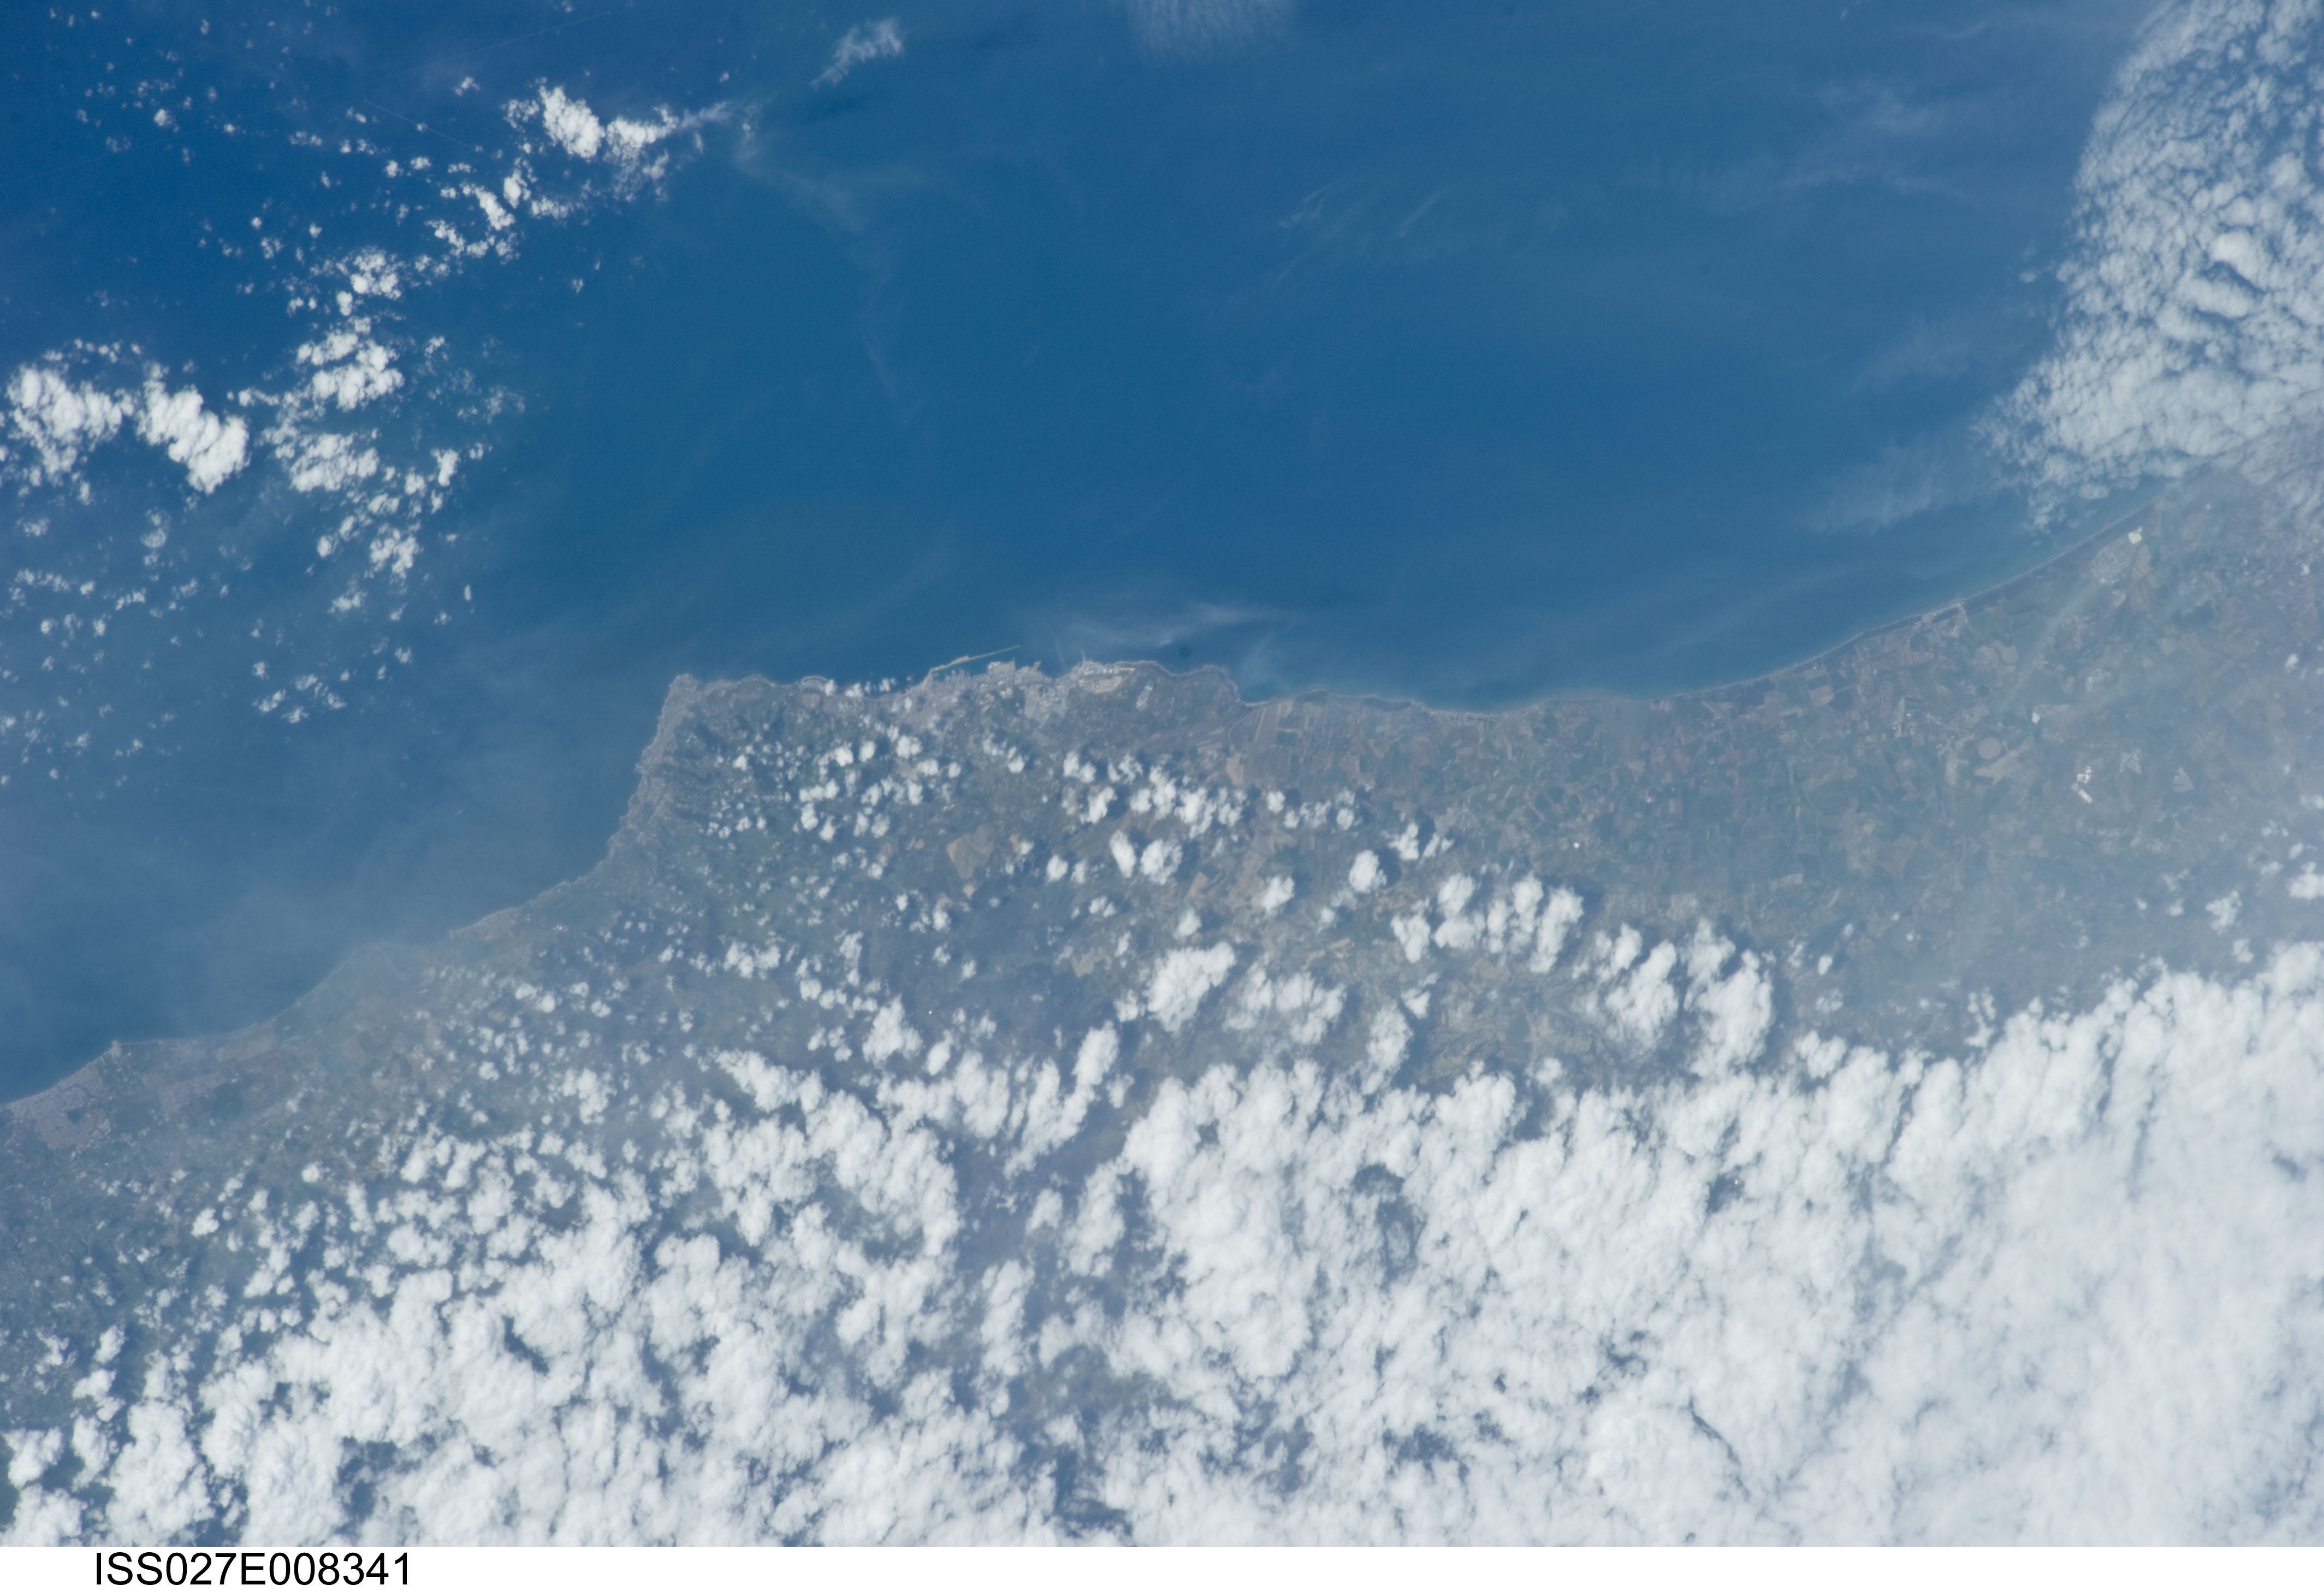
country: ITALY
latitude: 42.1
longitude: 11.8
